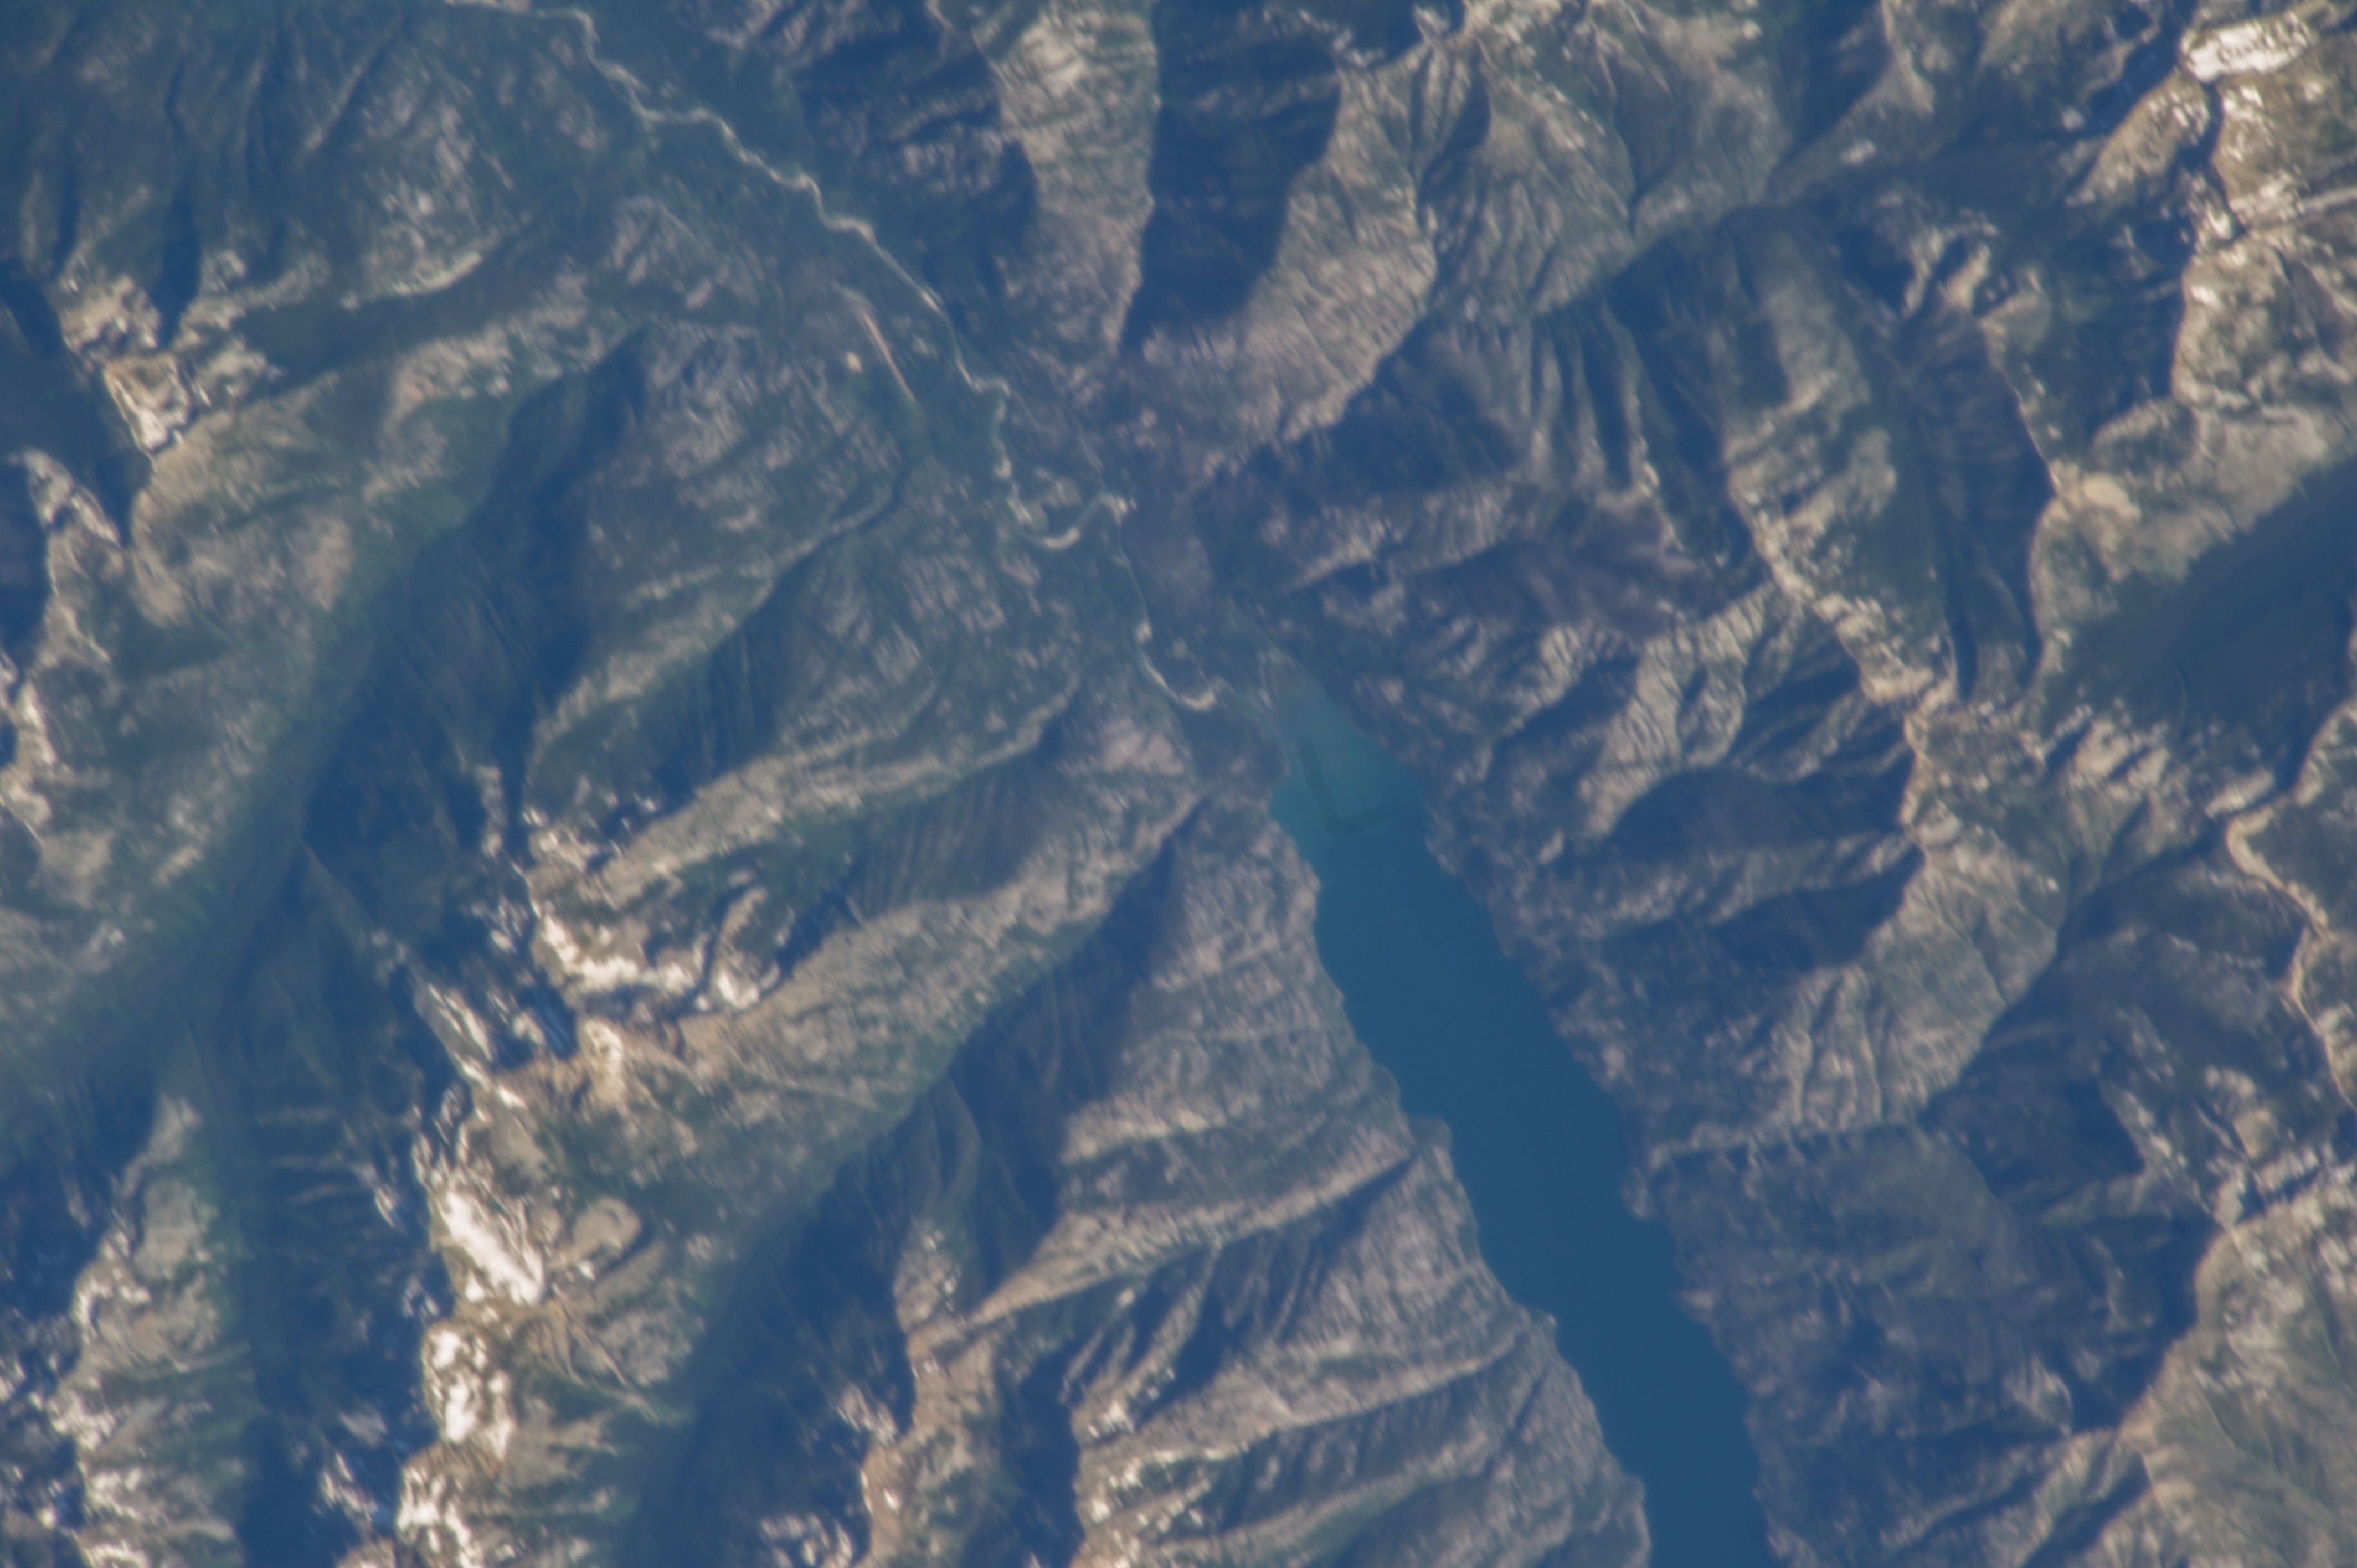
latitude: 48.3
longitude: -120.7
